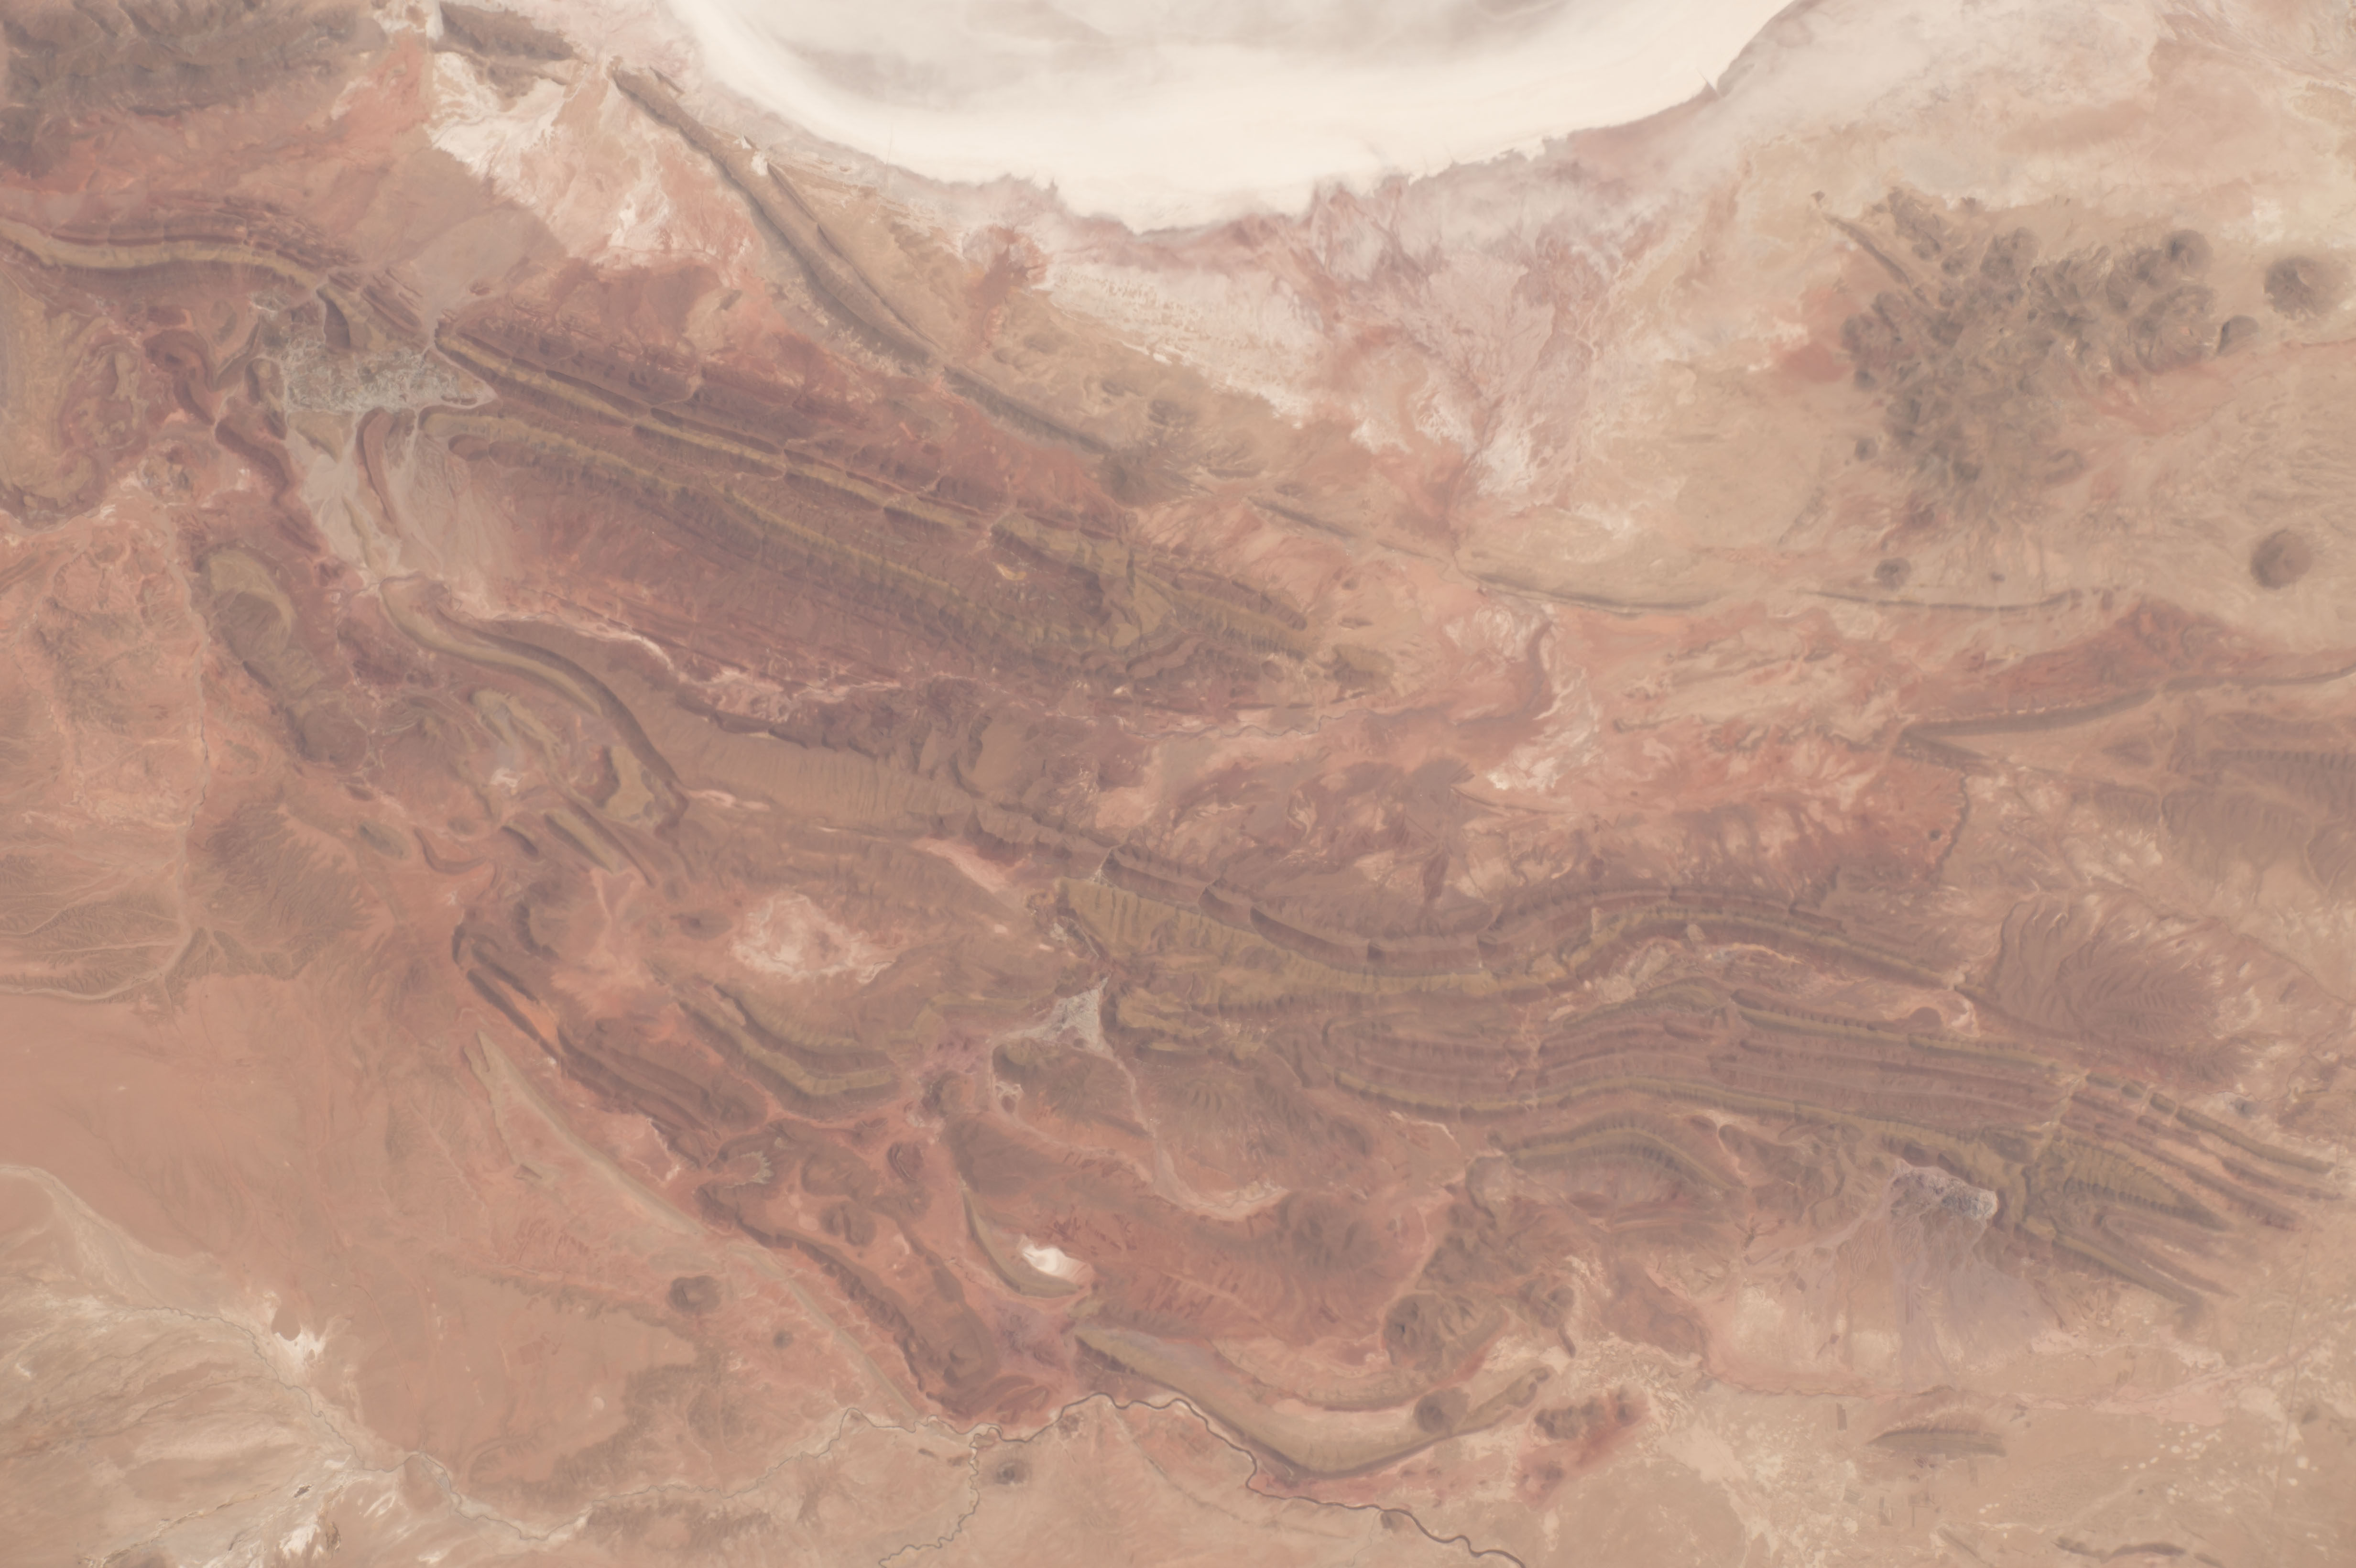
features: BOLIVIA,RIO MARQUES,UYUNI SALAR
